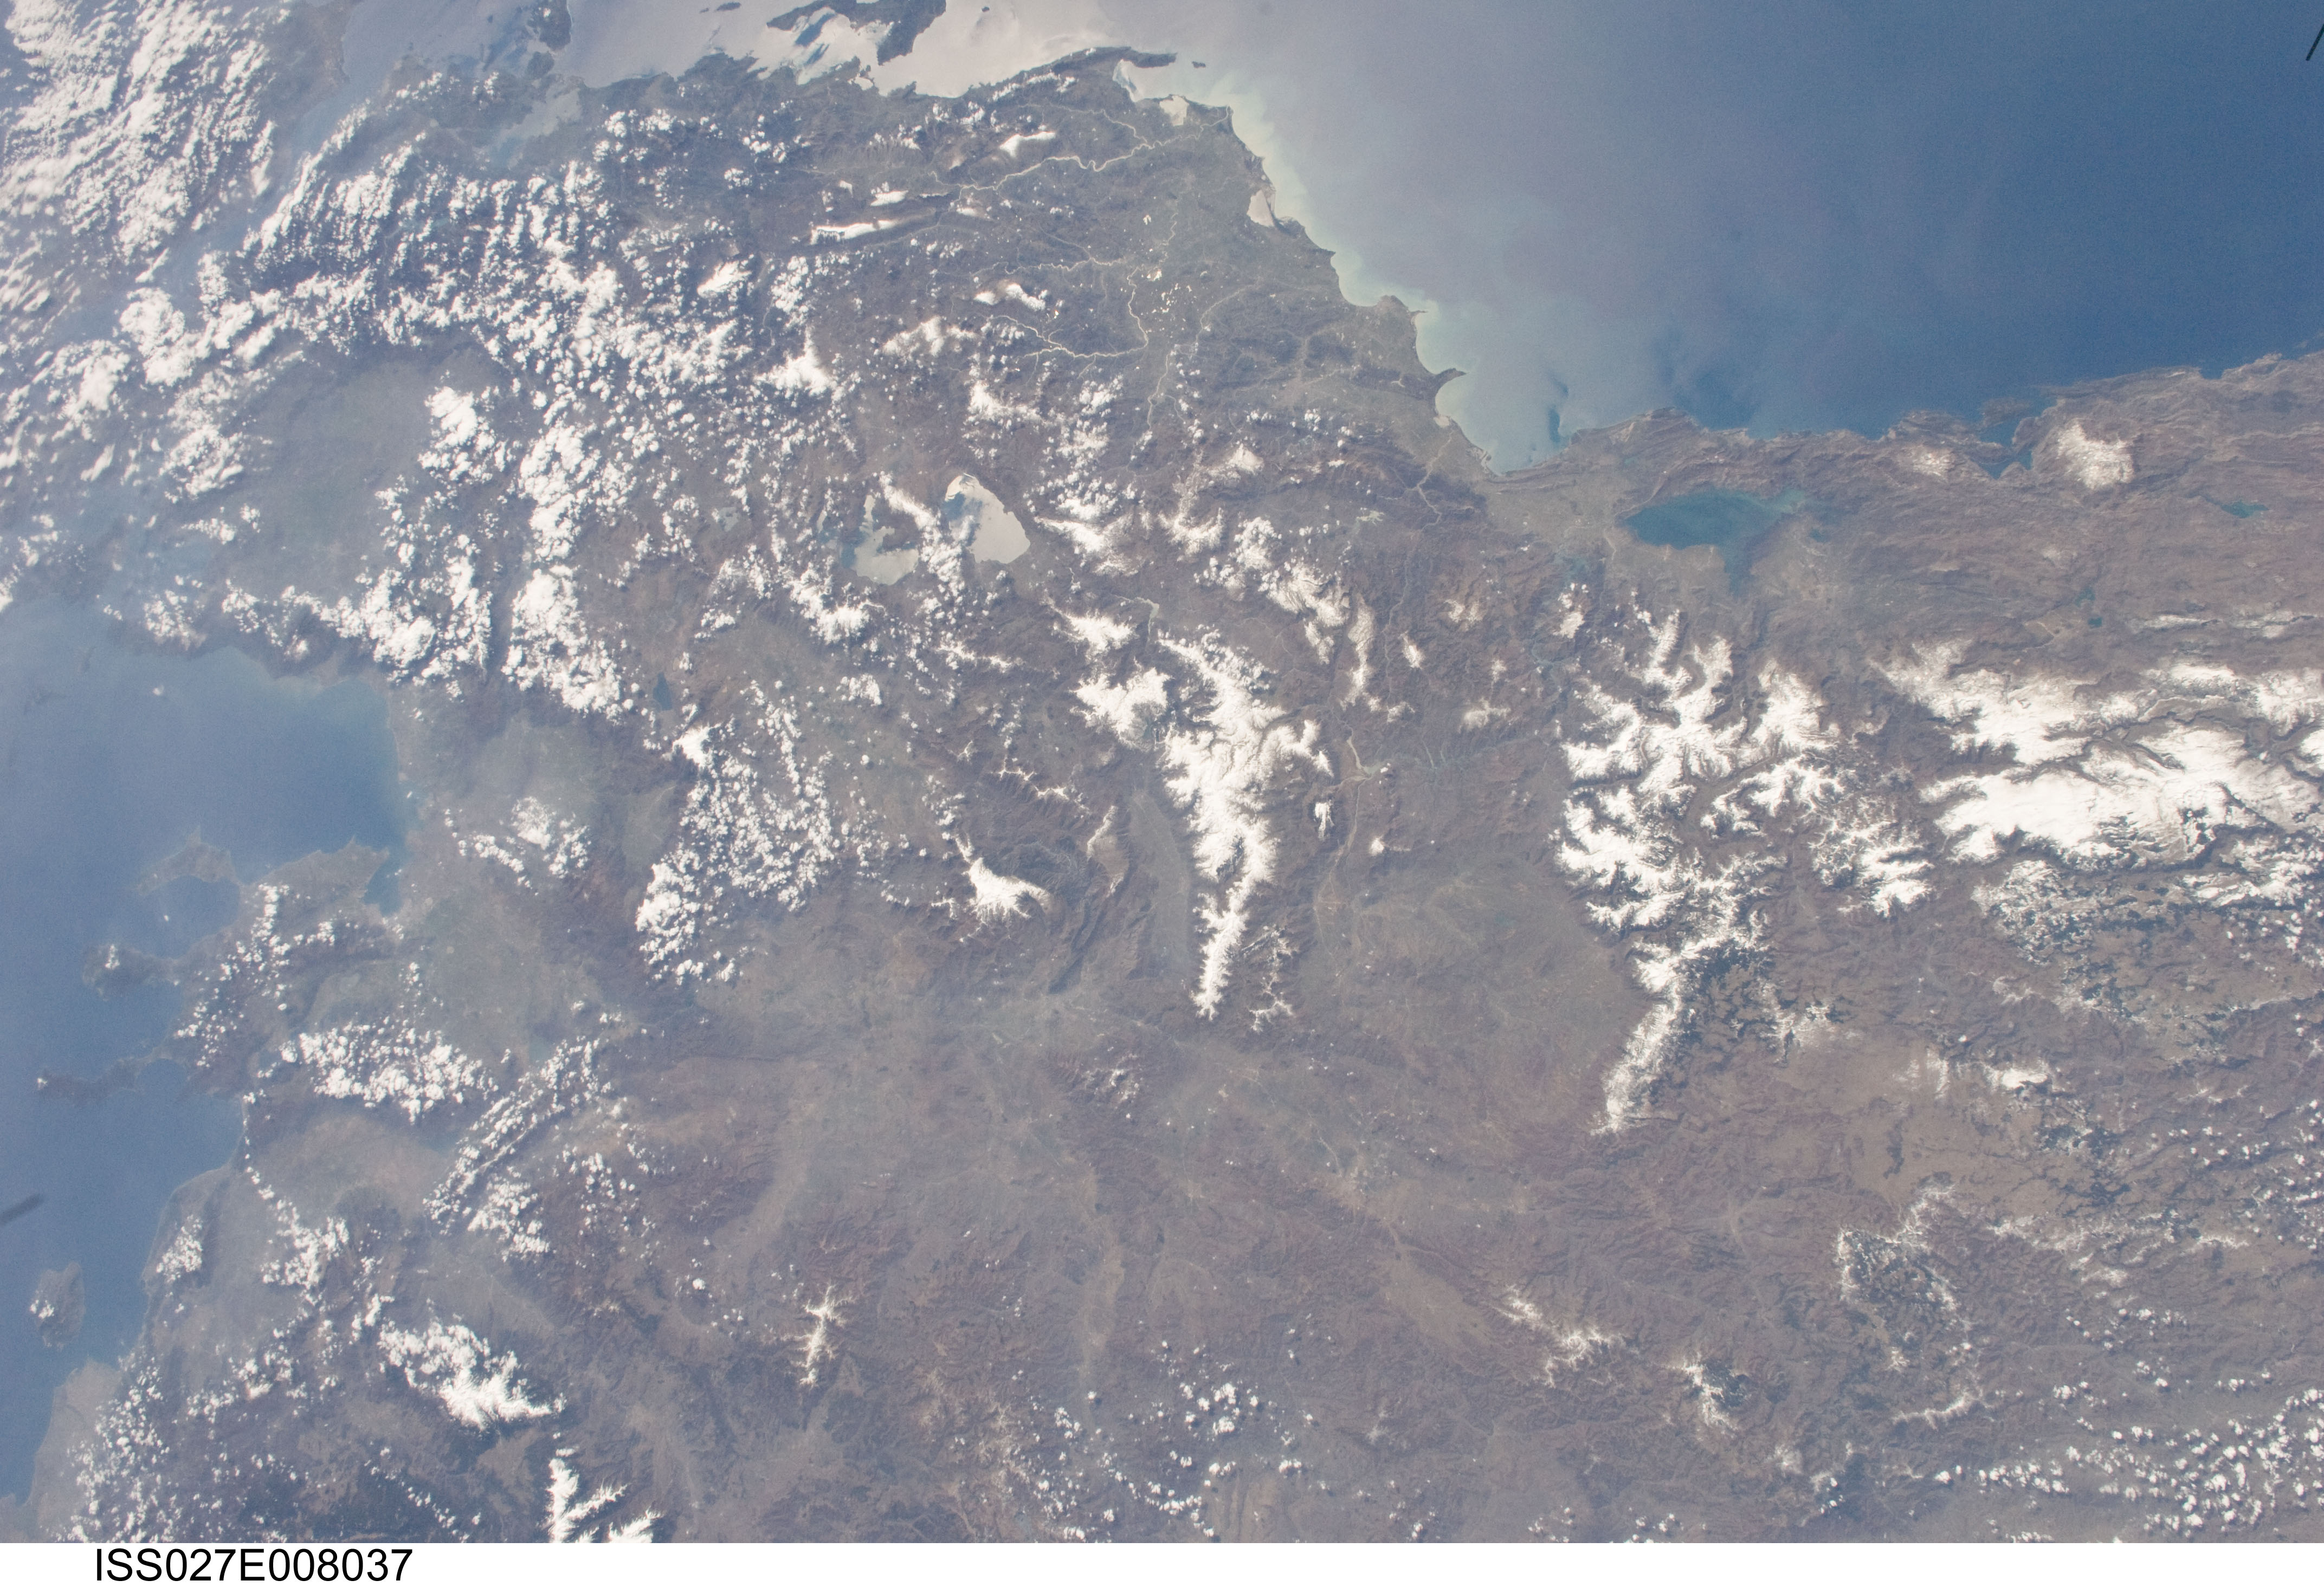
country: MACEDONIA
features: BALKAN PENINSULA, ADRIATIC SEA, AEGEAN SEA, SKADAR LAKE, THRACIAN SEA, THASOS ISLAND, THERMAIC GULF, CHALKIDIKI PENINSULA, LAKE OHRID, LAKE PRESPA, SAZAN ISLAND, KARABURUN PENINSULA, CORFU, VJOSA R.,IONIAN SEA, AEGEAN SEA, GREECE, ALBANIA, MACEDONIA
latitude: 41.7
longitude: 21.1
